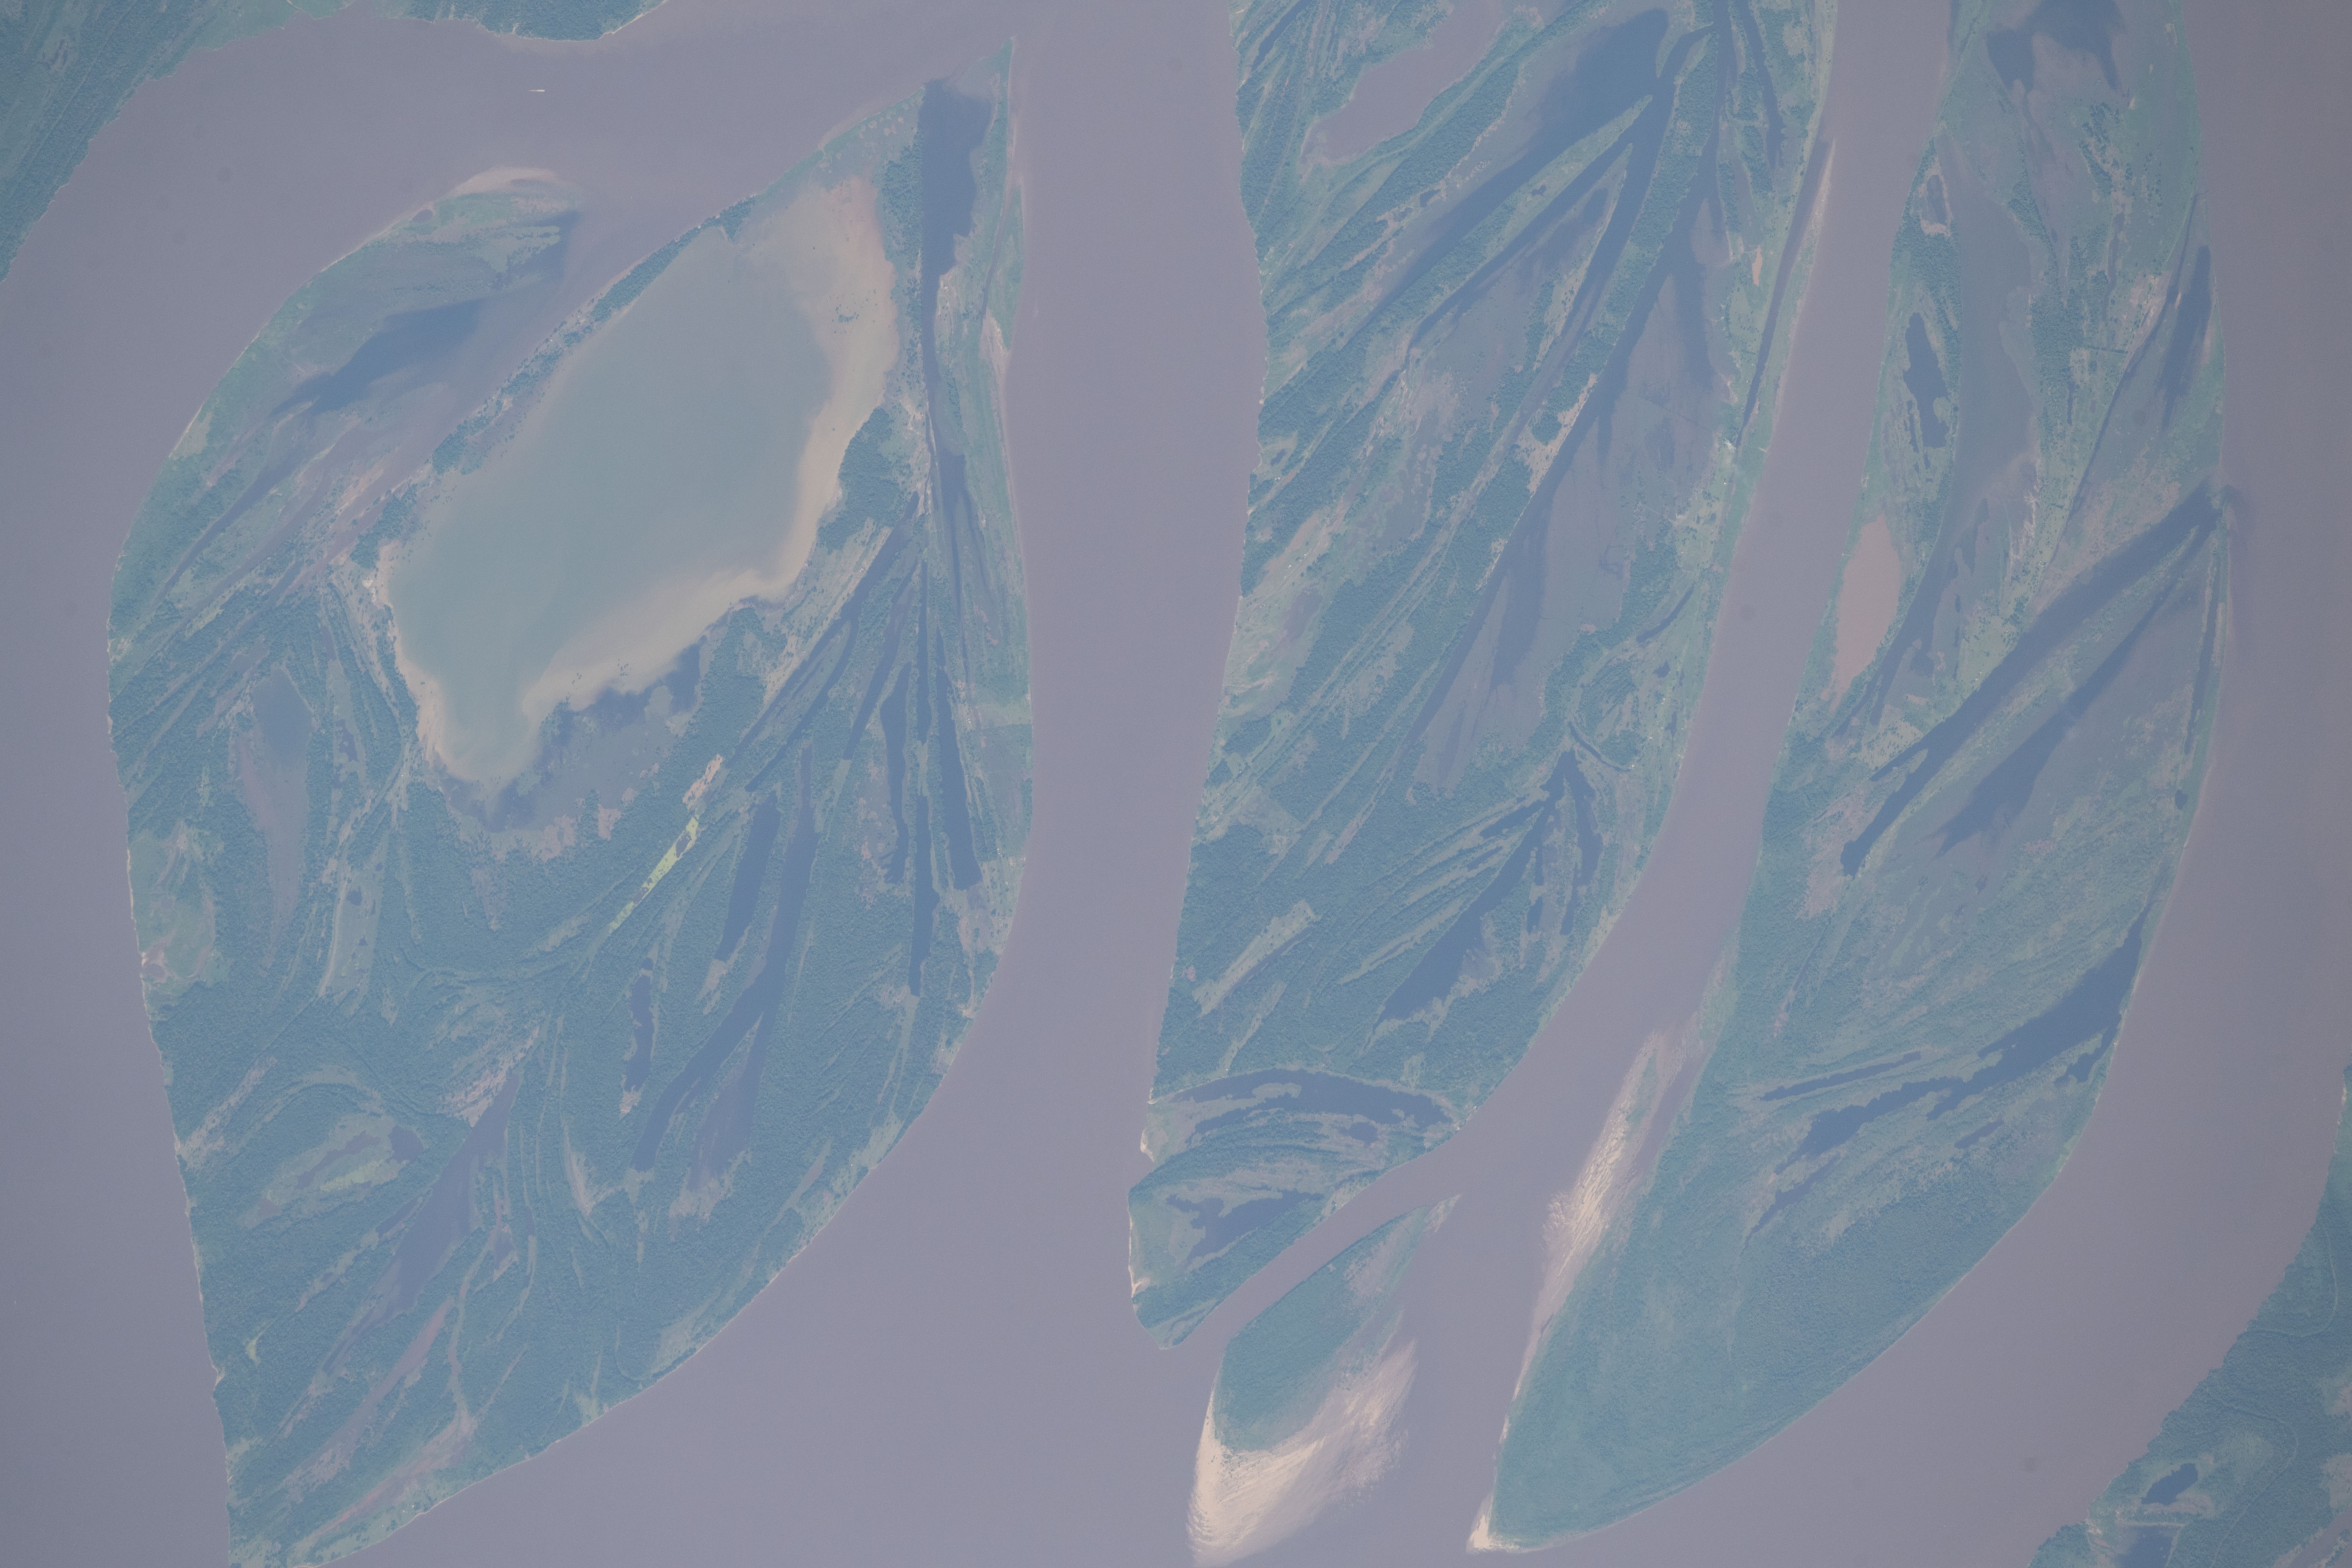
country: BRAZIL
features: LAGO DO CABORI, PARINTINS, URUCURITUBA, BARREIRINHA
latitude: -2.5
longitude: -57.2
